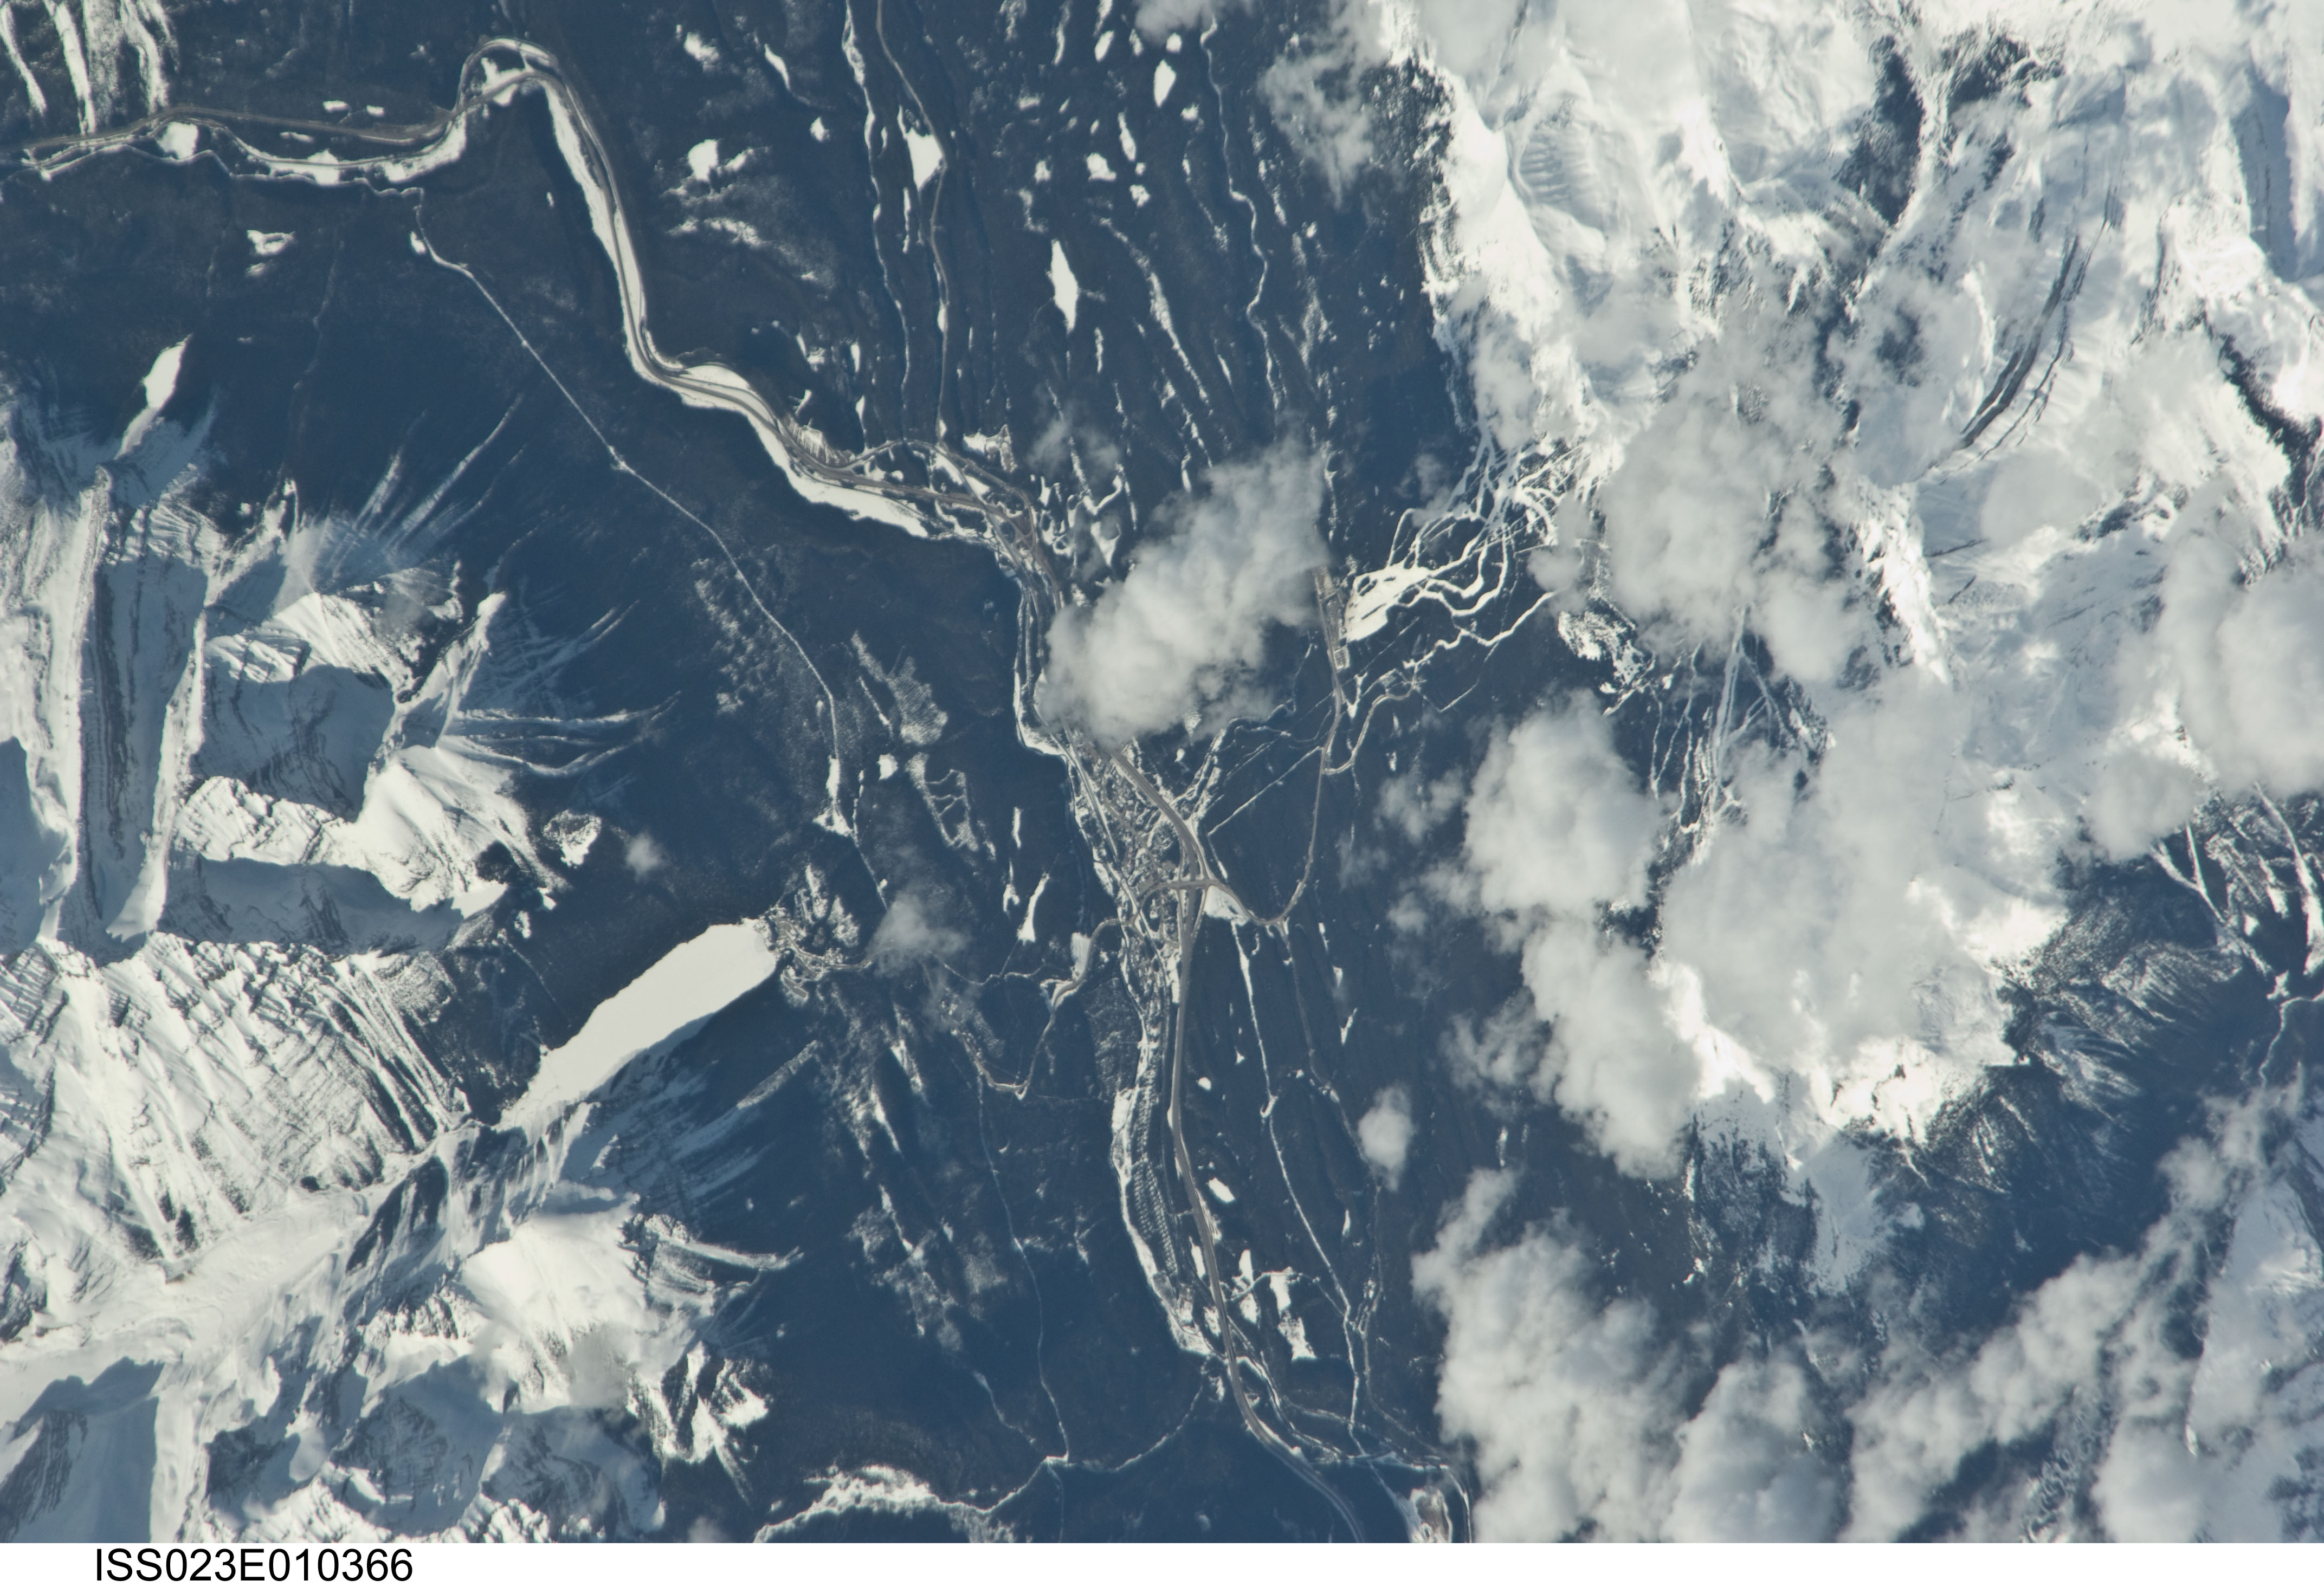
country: CANADA-A
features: LAKE LOUISE, ROCKY MTS., BOW R., SNOW, FOR.
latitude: 51.4
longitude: -116.2
